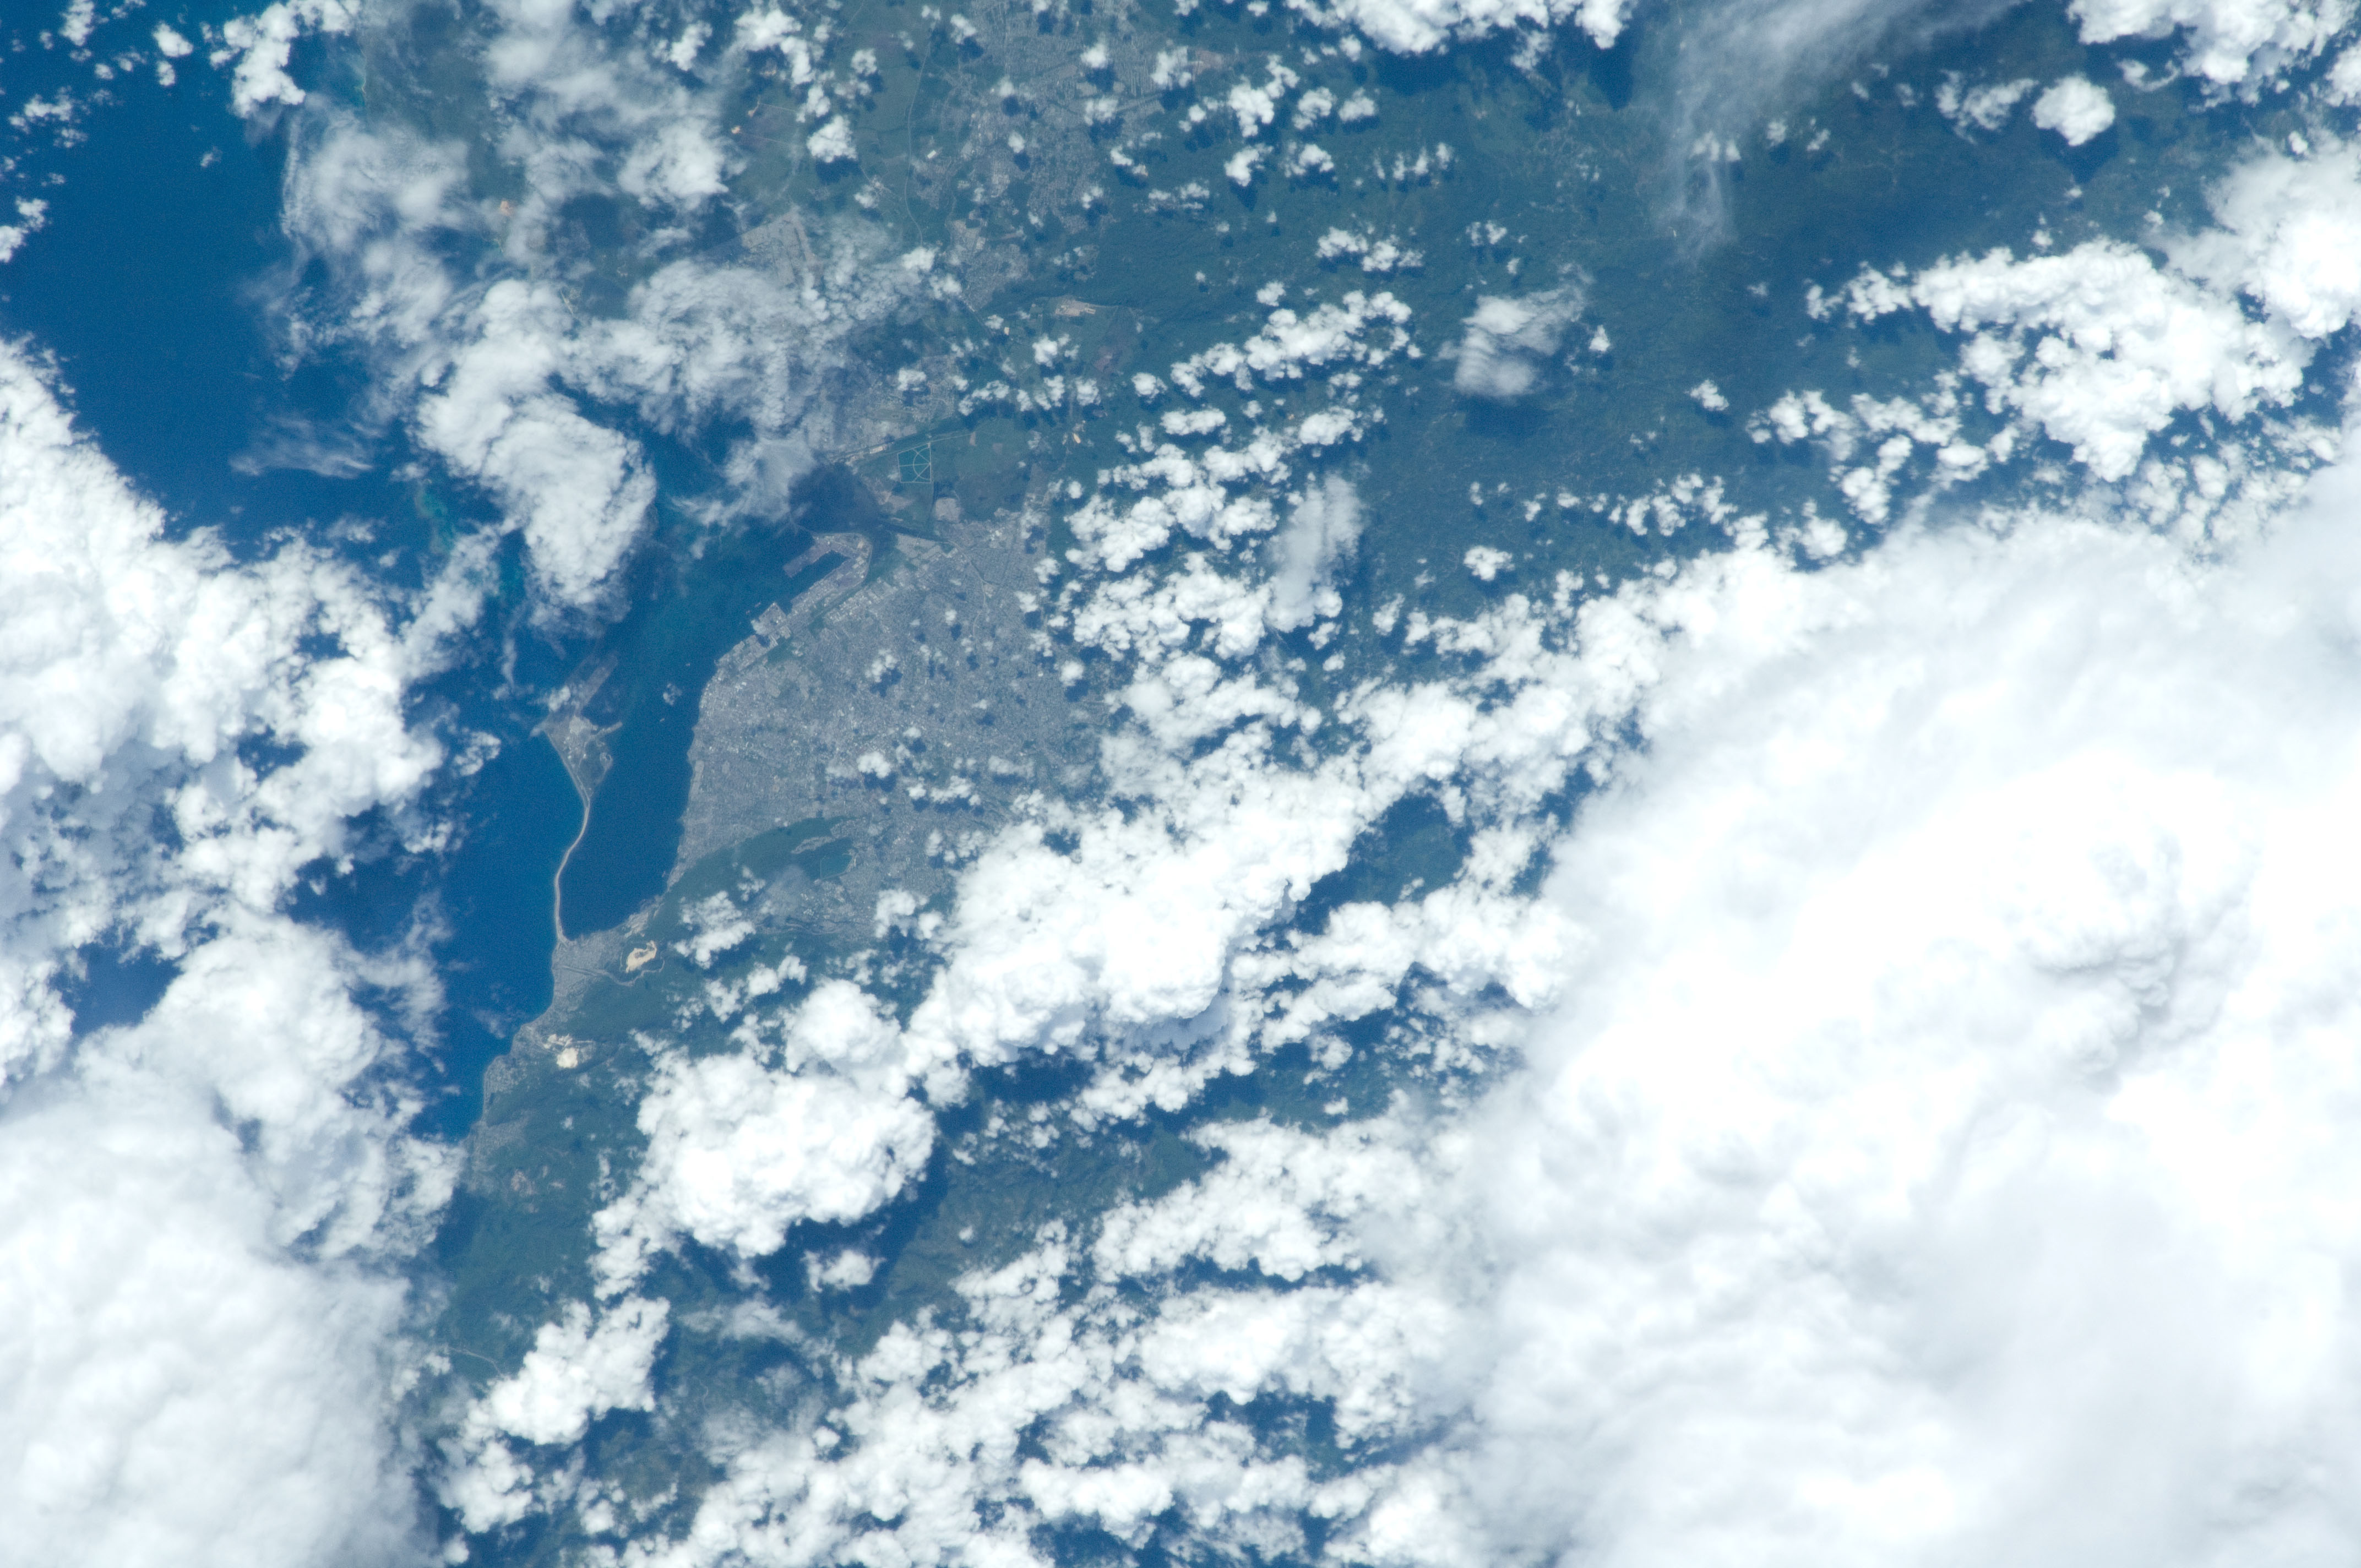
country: JAMAICA
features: KINGSTON, CARIBBEAN S.
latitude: 18.0
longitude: -76.8
